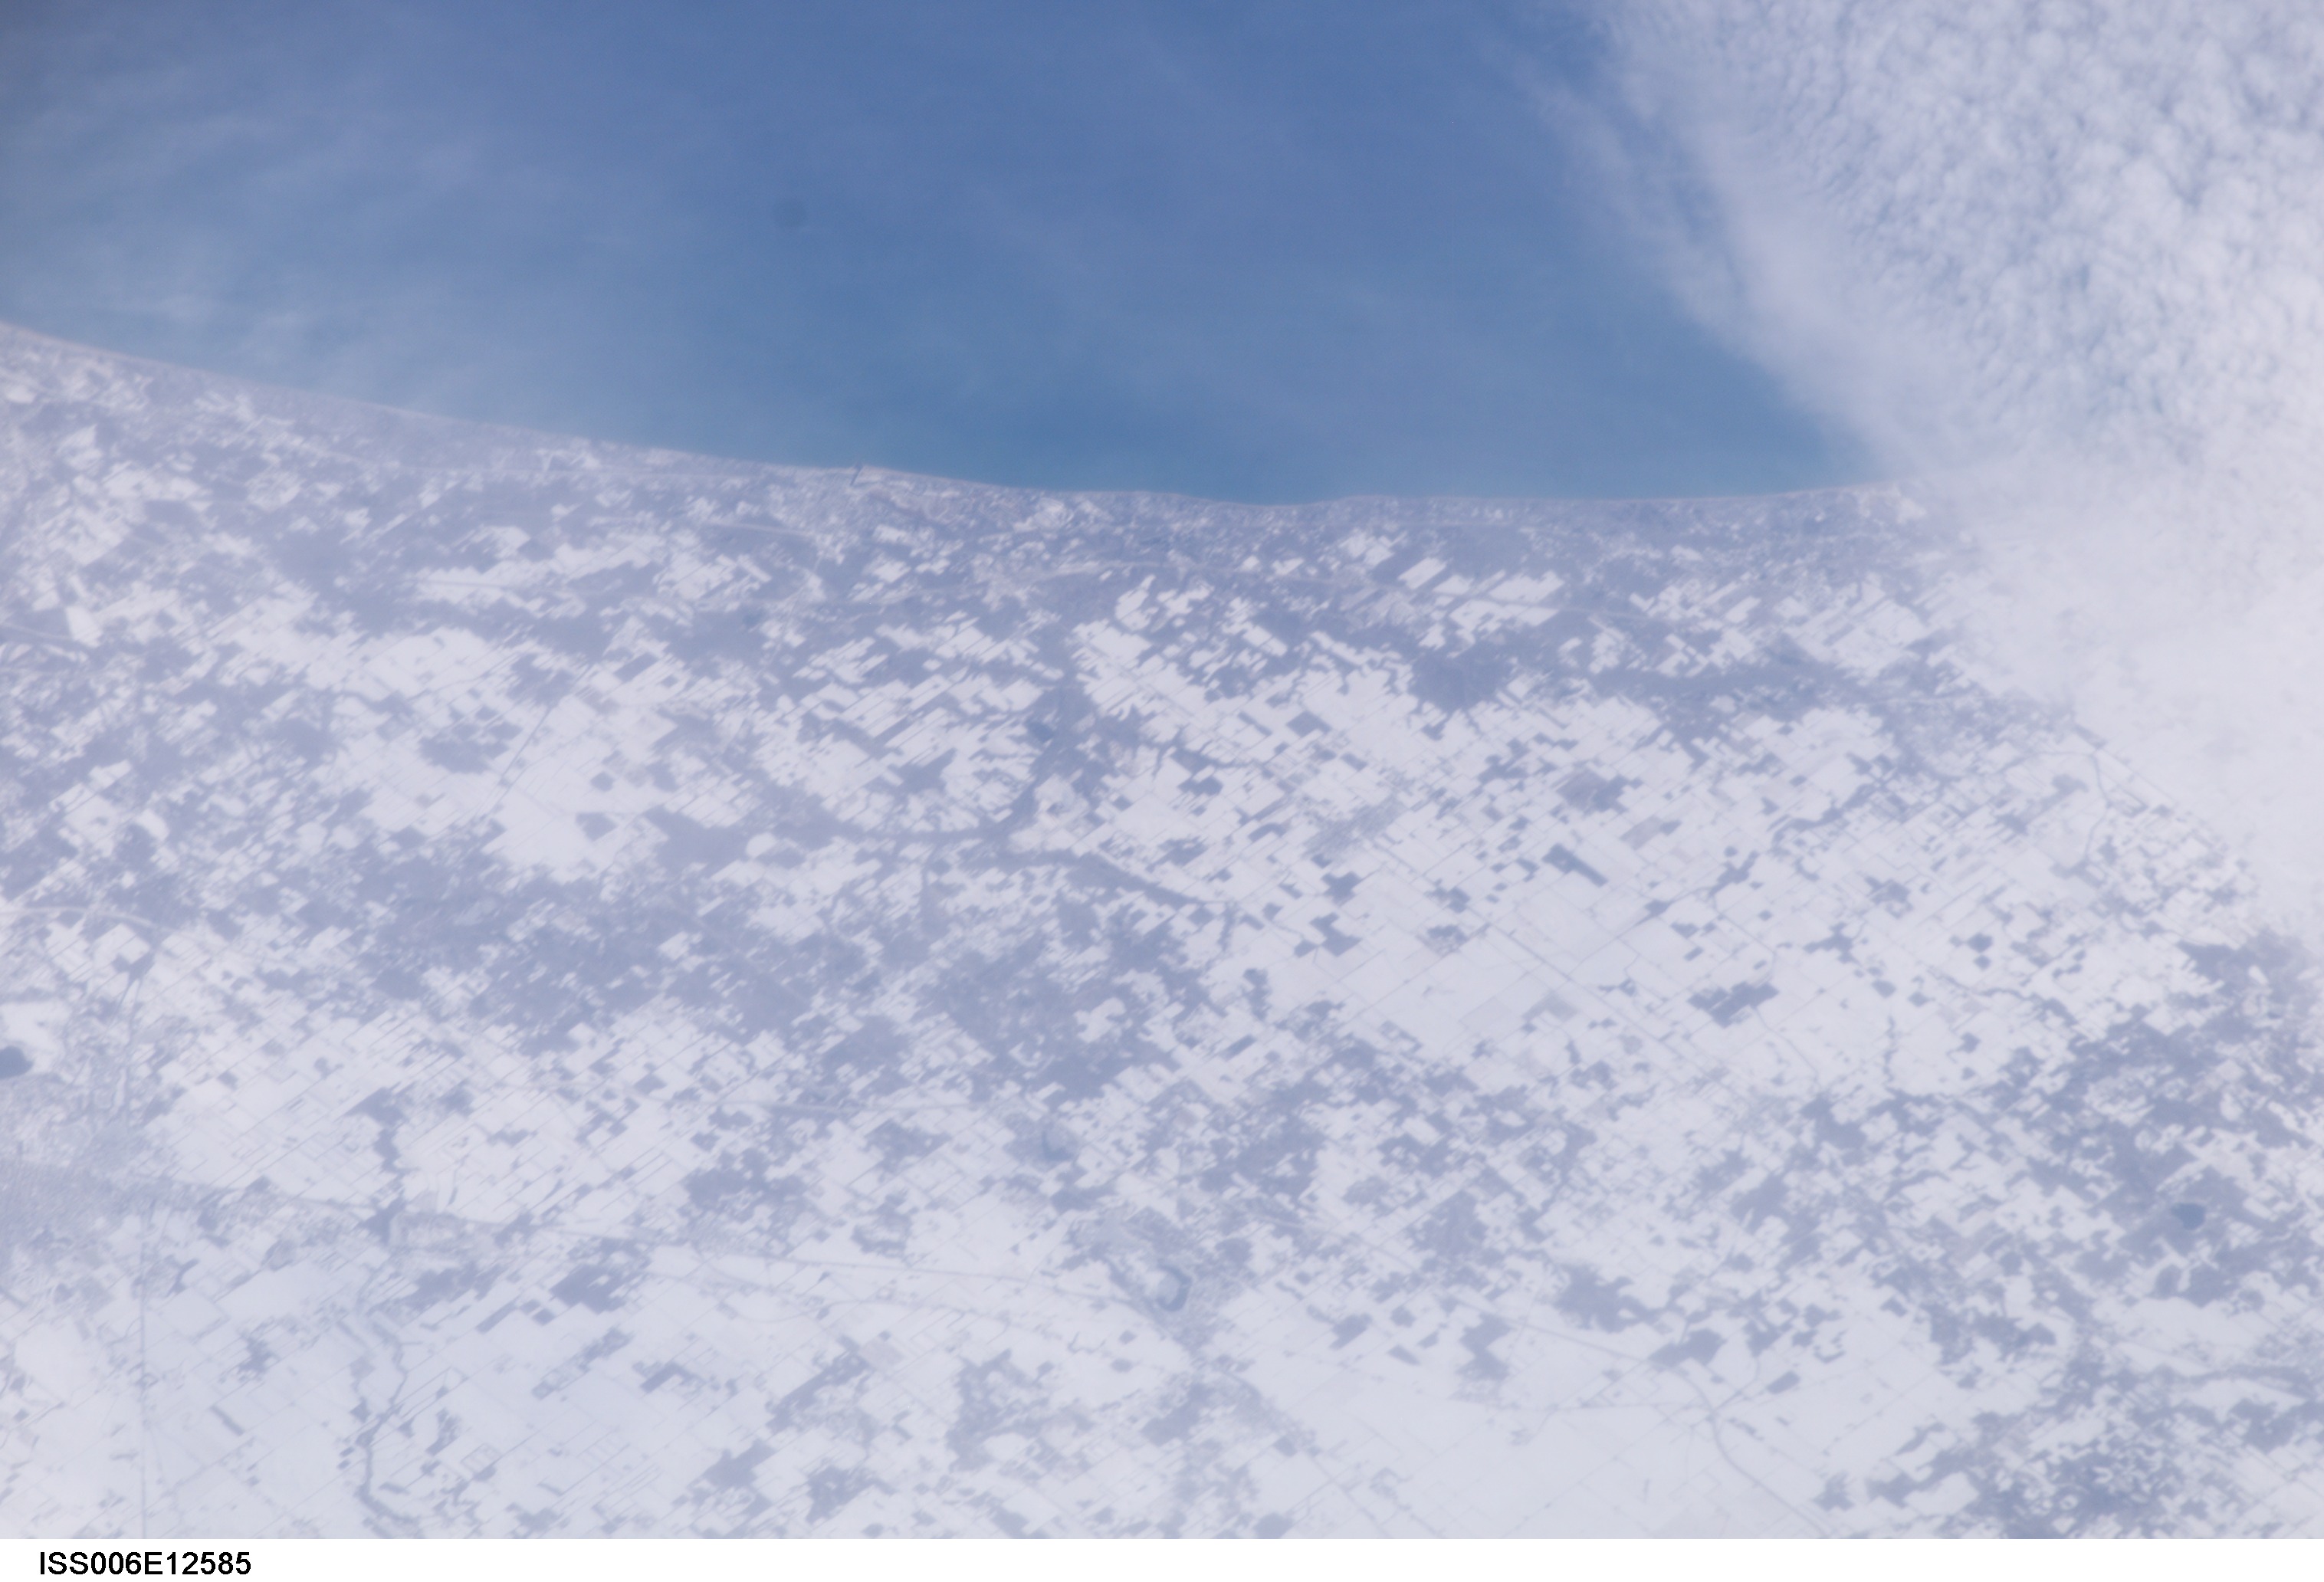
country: USA-MICHIGAN
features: LAKE MICHIGAN SHORELINE, SNOW
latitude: 42.0
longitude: -87.0
